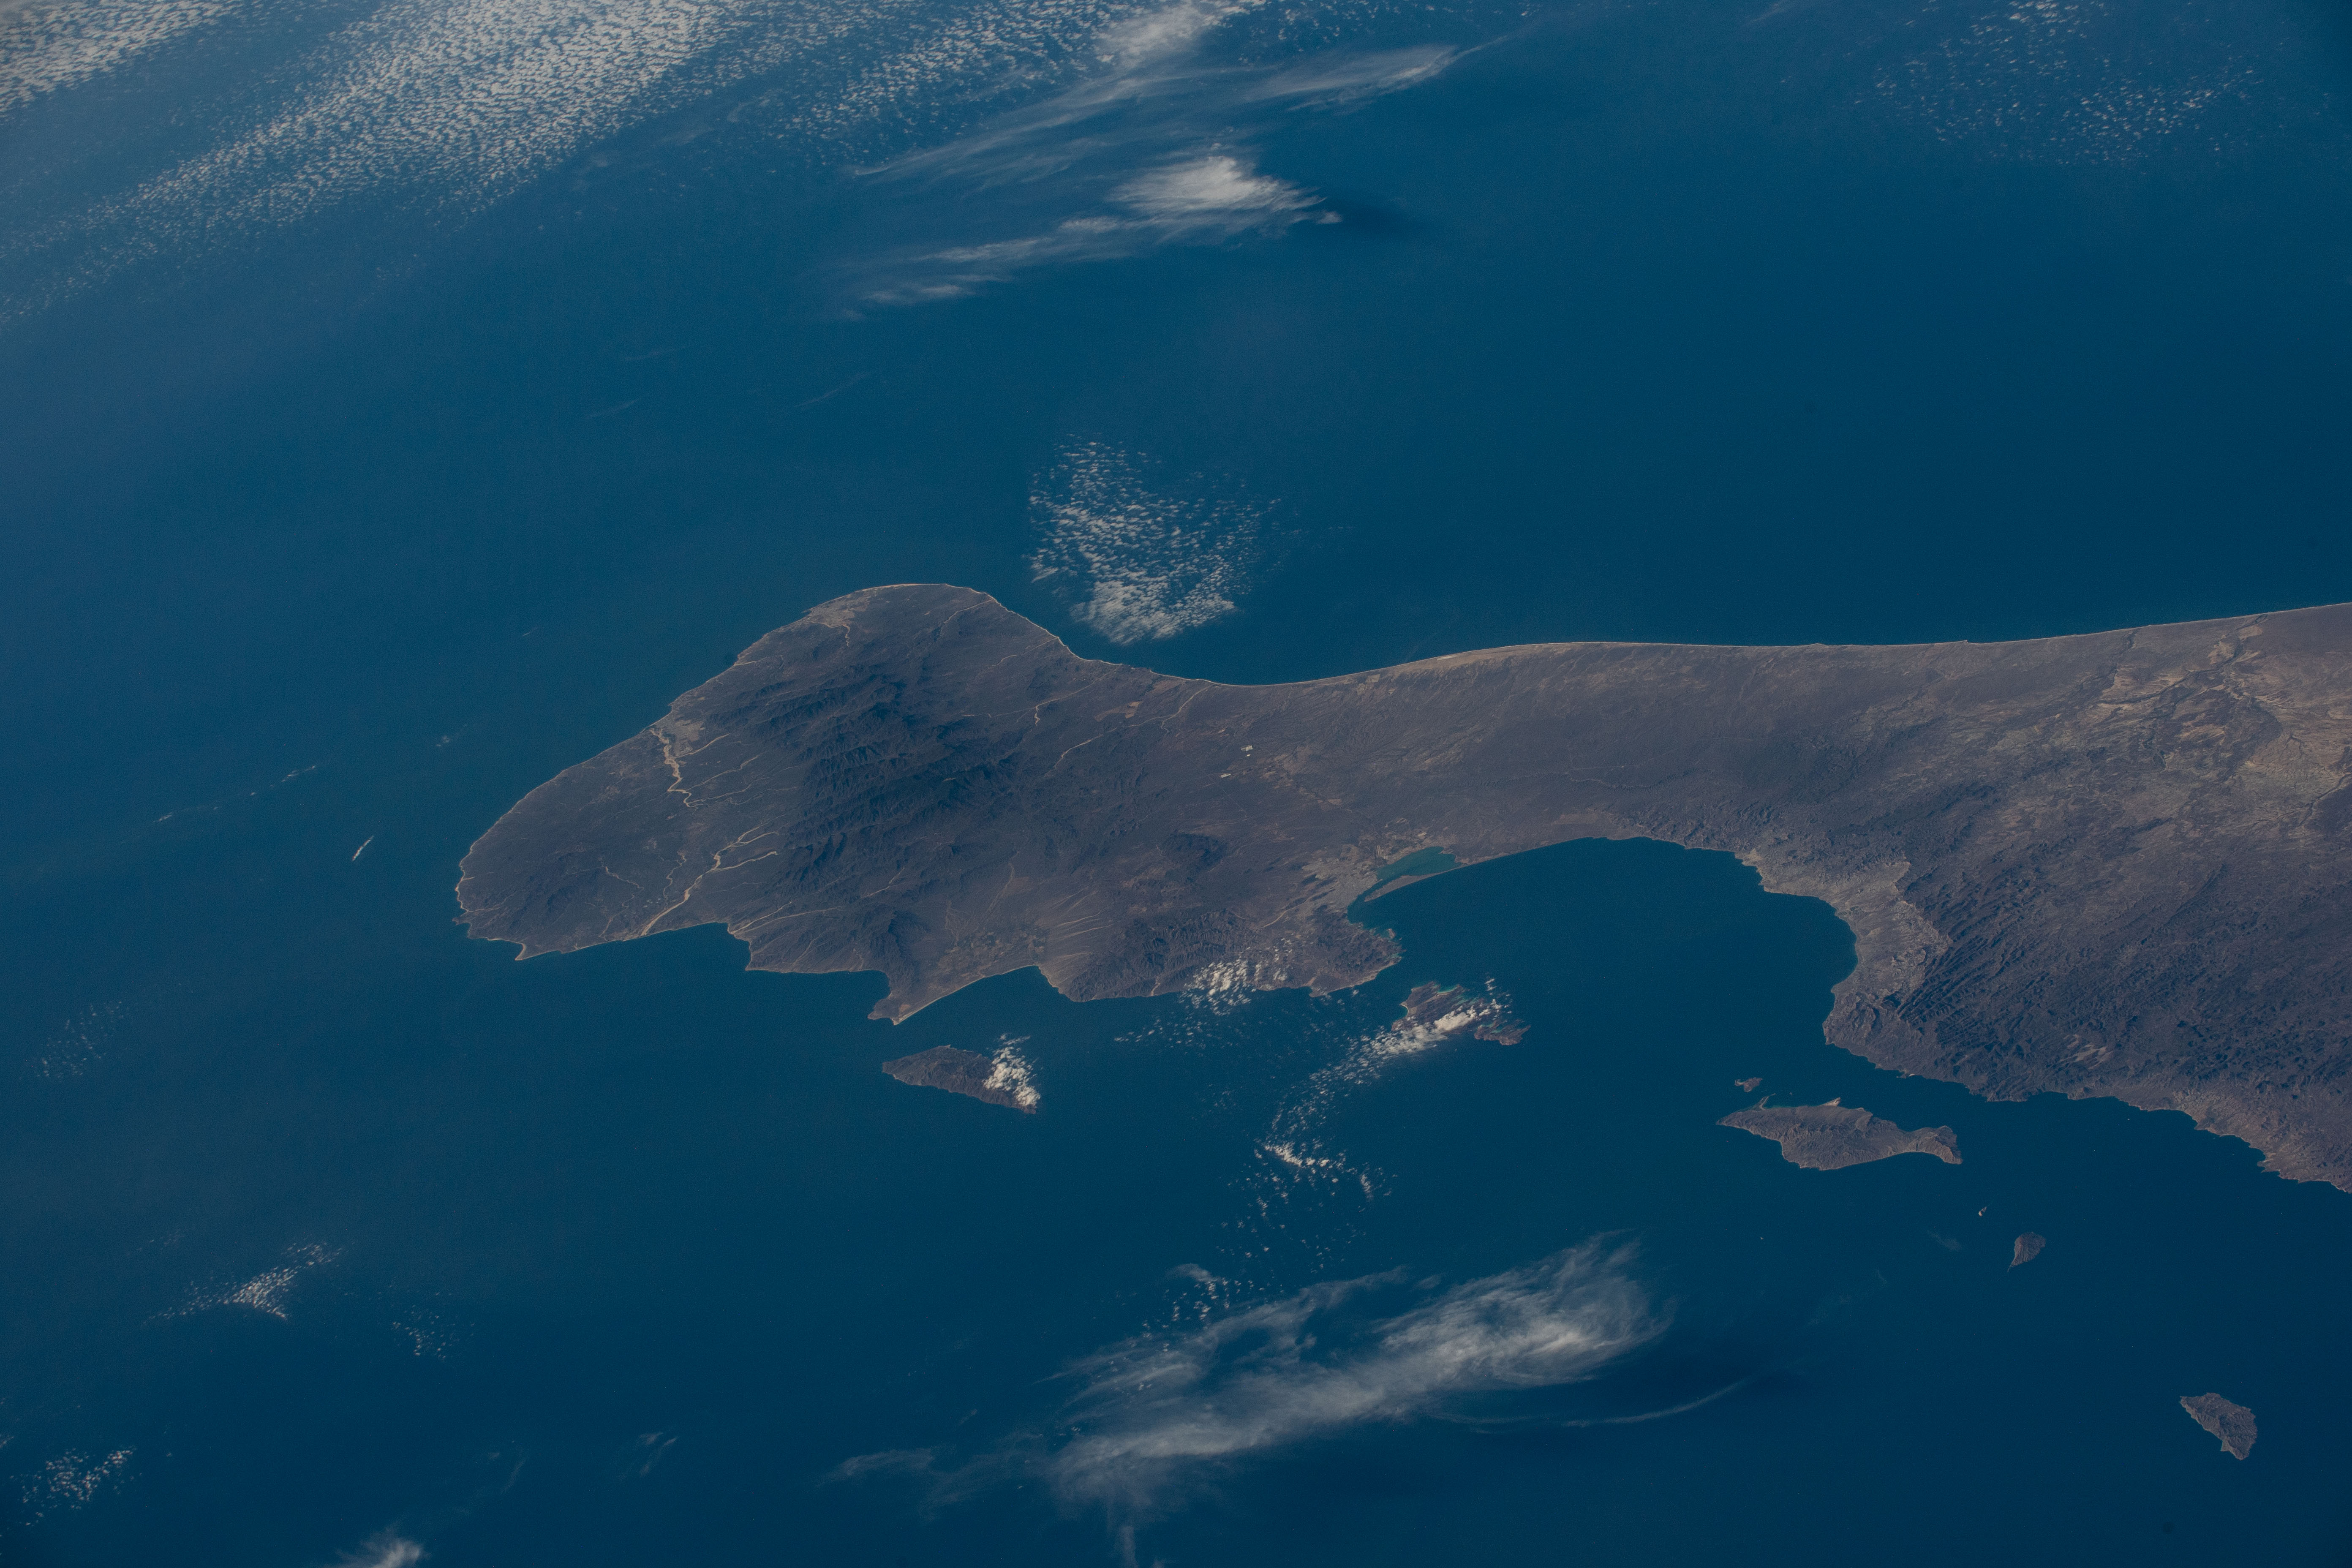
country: MEXICO
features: EL CENTENARIO,LA VENTANA,MEXICO,GULF OF CALIFORNIA,LOS BARRILES,TODOS SANTOS,SAN JOSE DEL CABO,BAJA CALIFORNIA,CABO SAN LUCAS,LA PAZ
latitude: 23.8
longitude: -110.2
